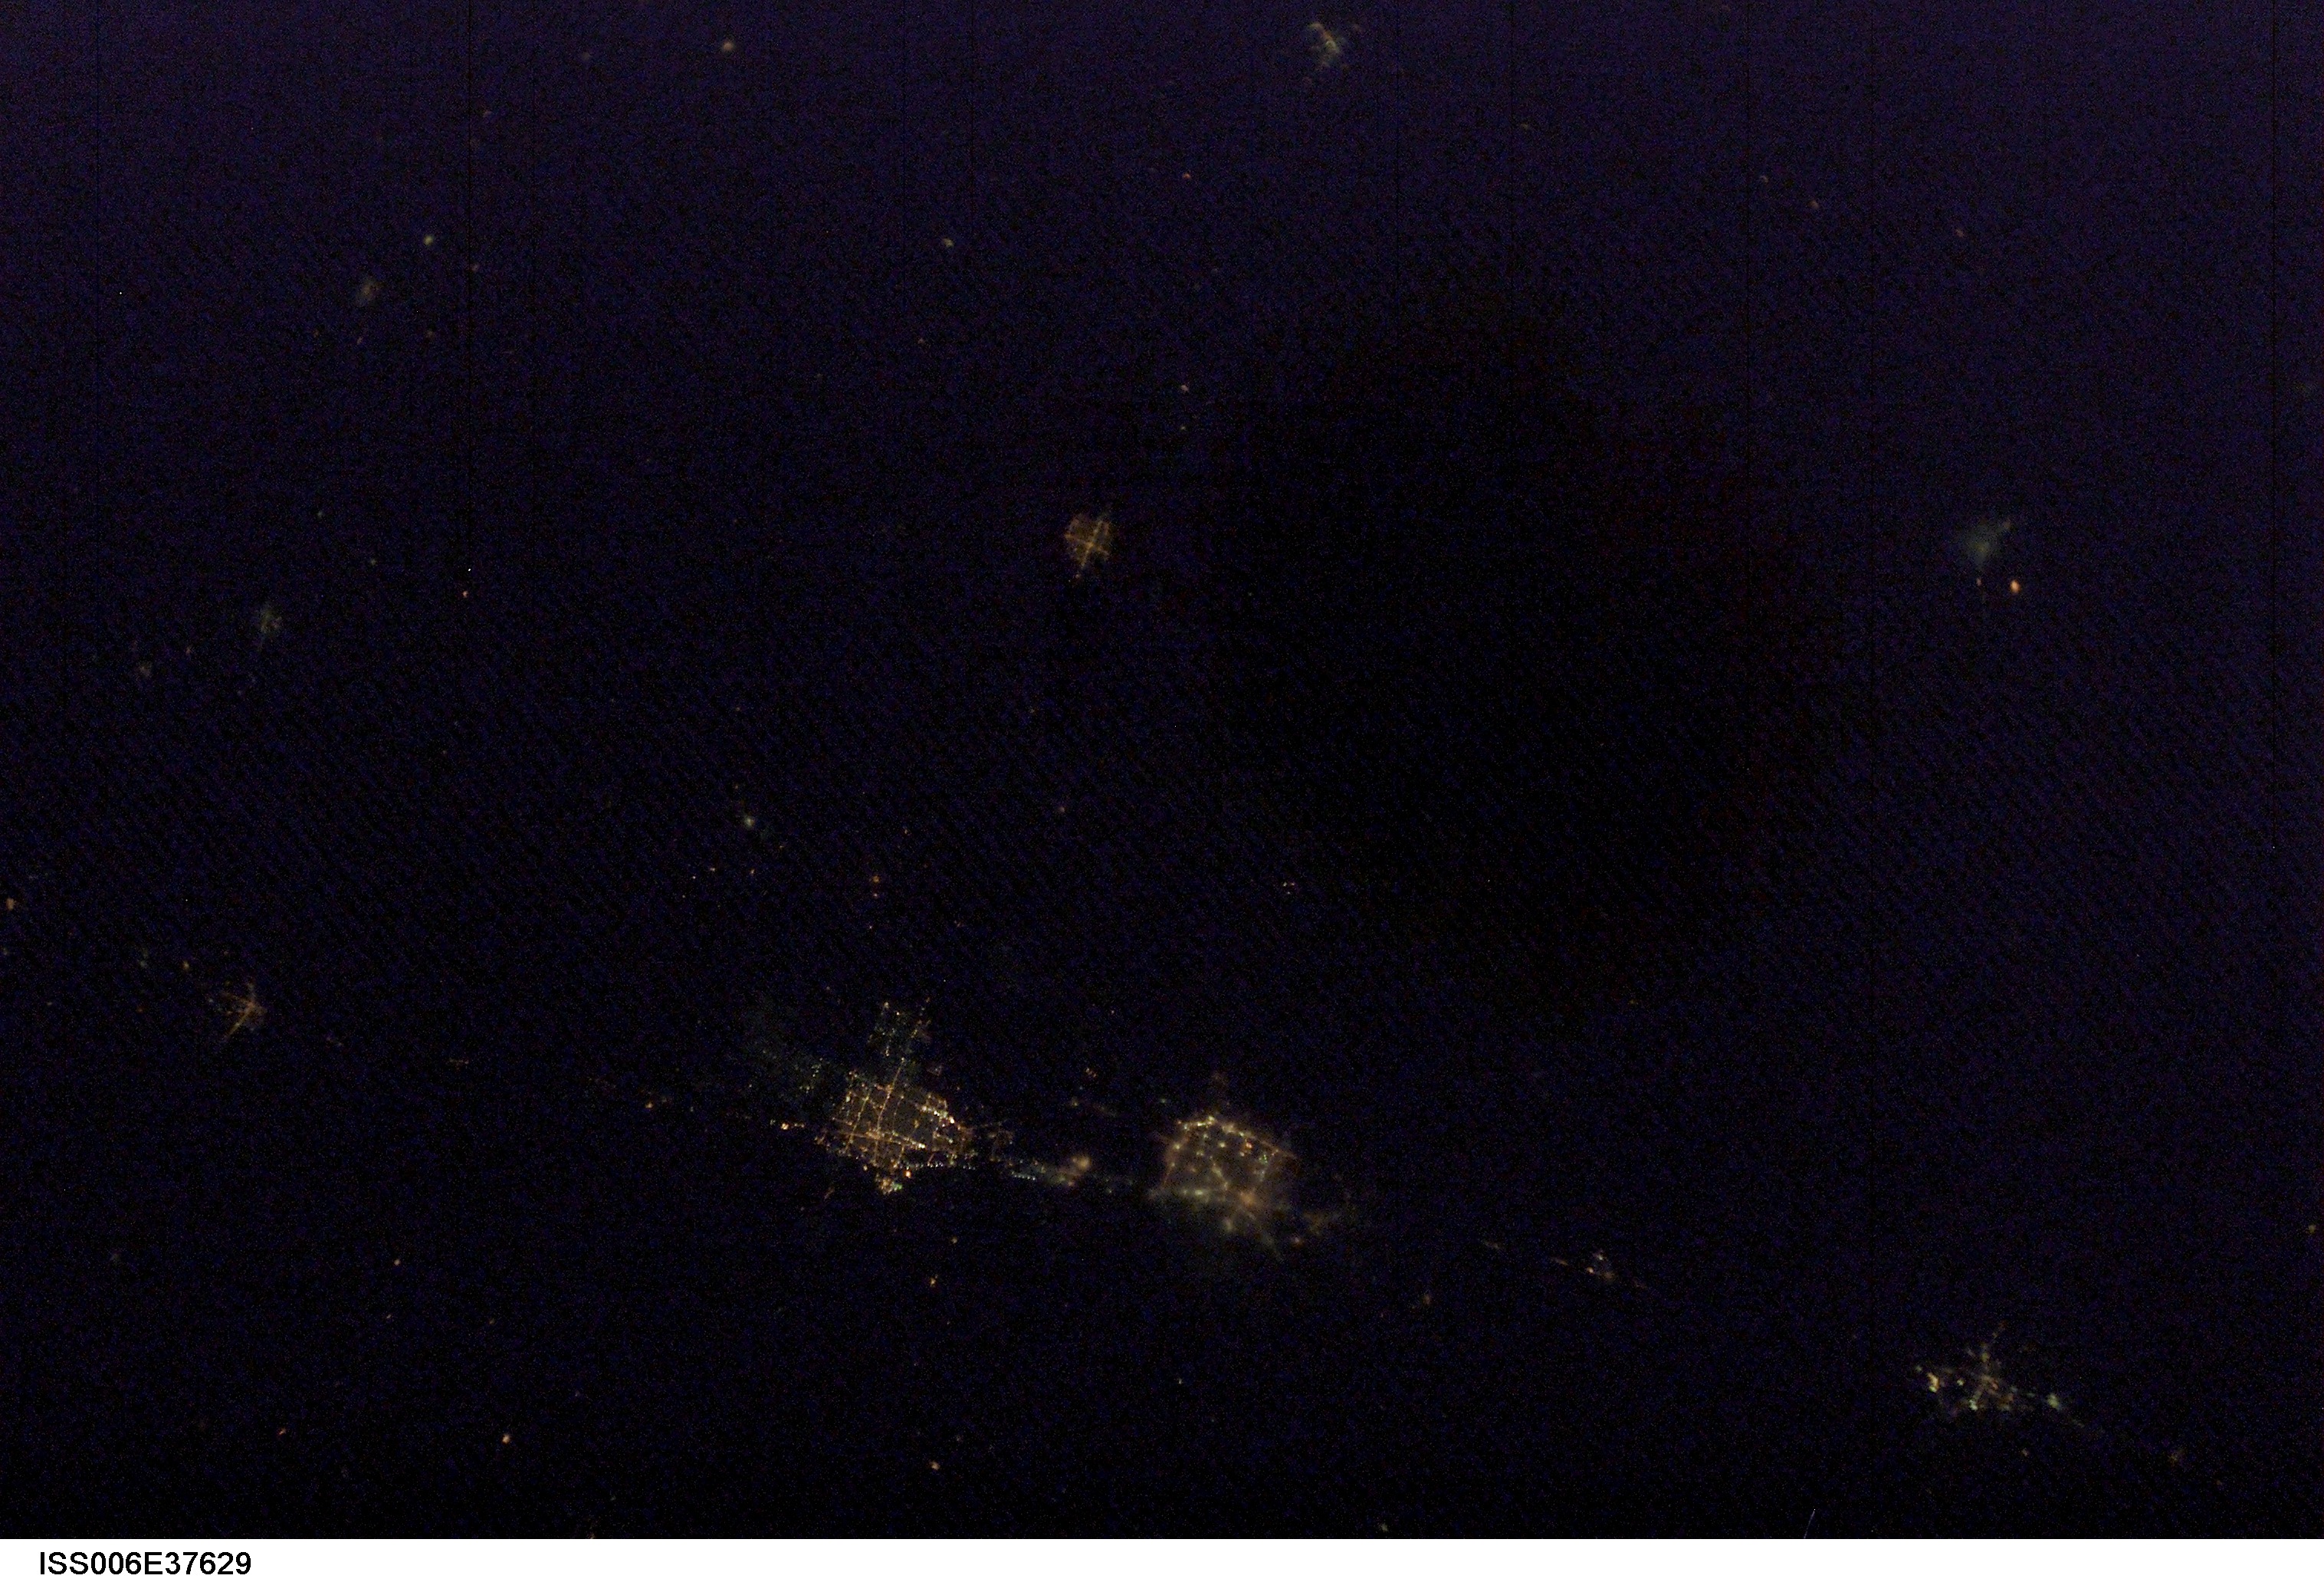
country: USA-TEXAS
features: DARK EARTHOBS
